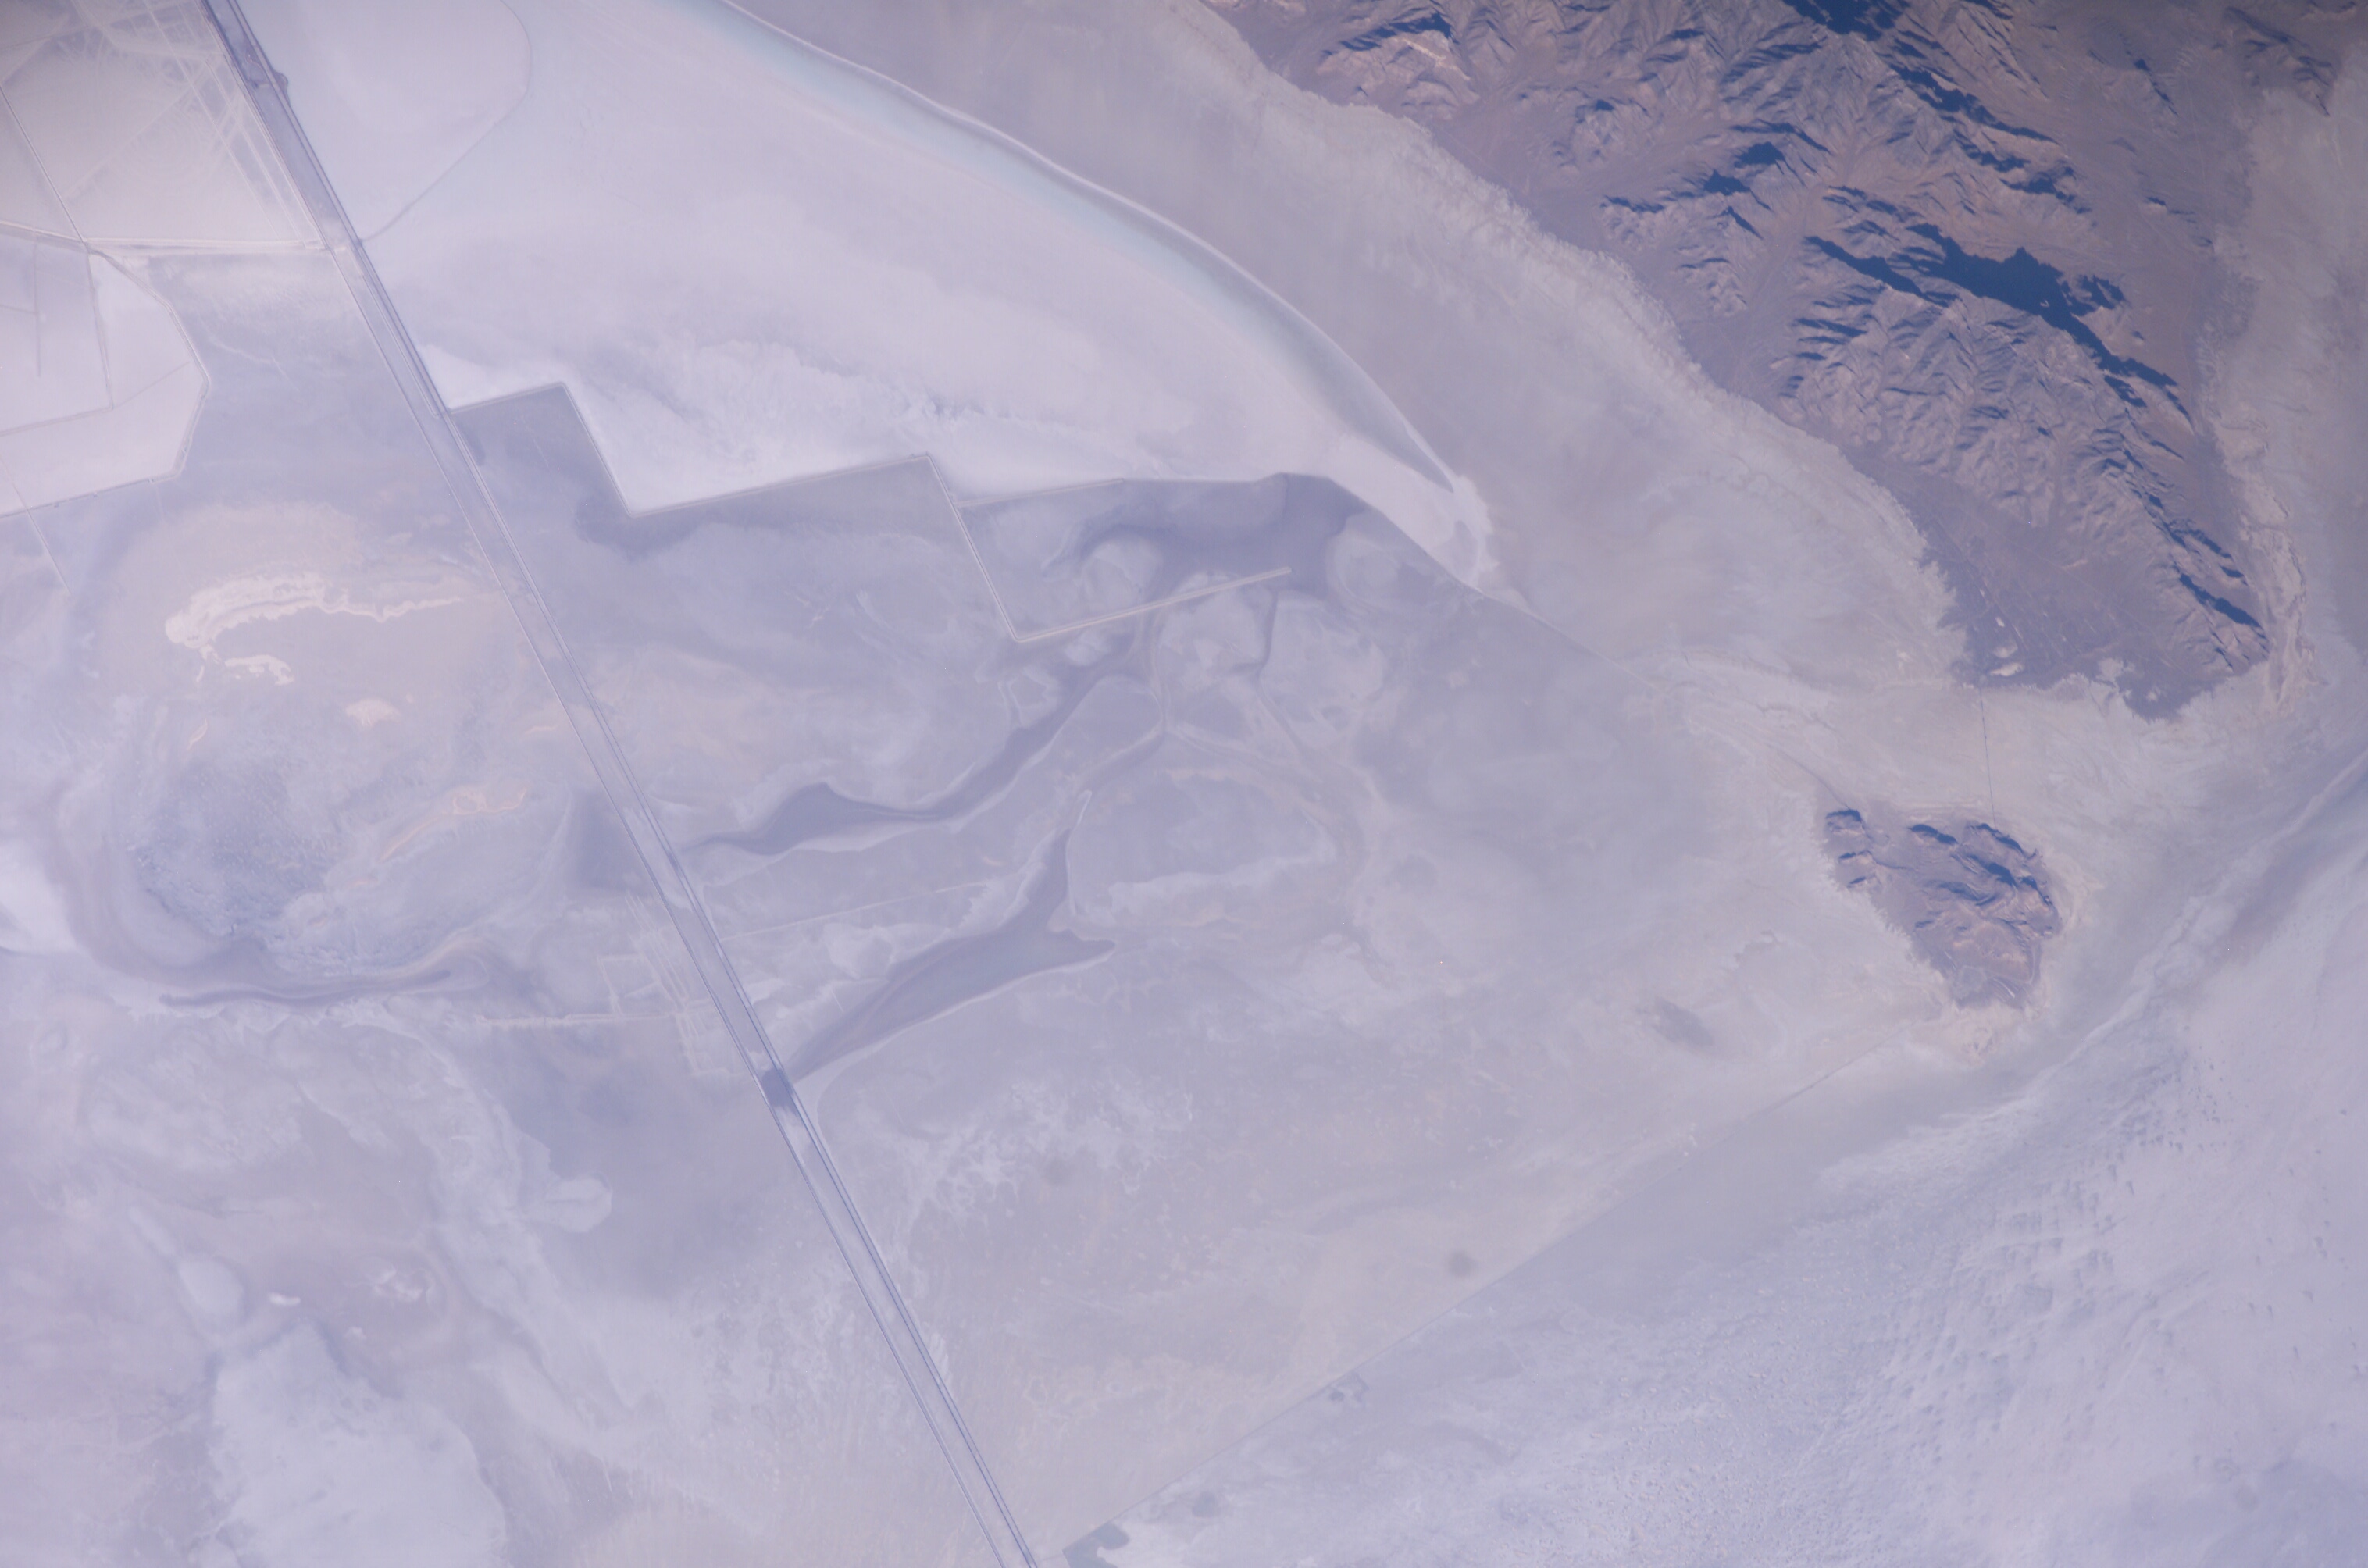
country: USA-UTAH
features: BONNEVILLE SALT FLATS, MTS.
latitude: 40.8
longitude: -113.7
